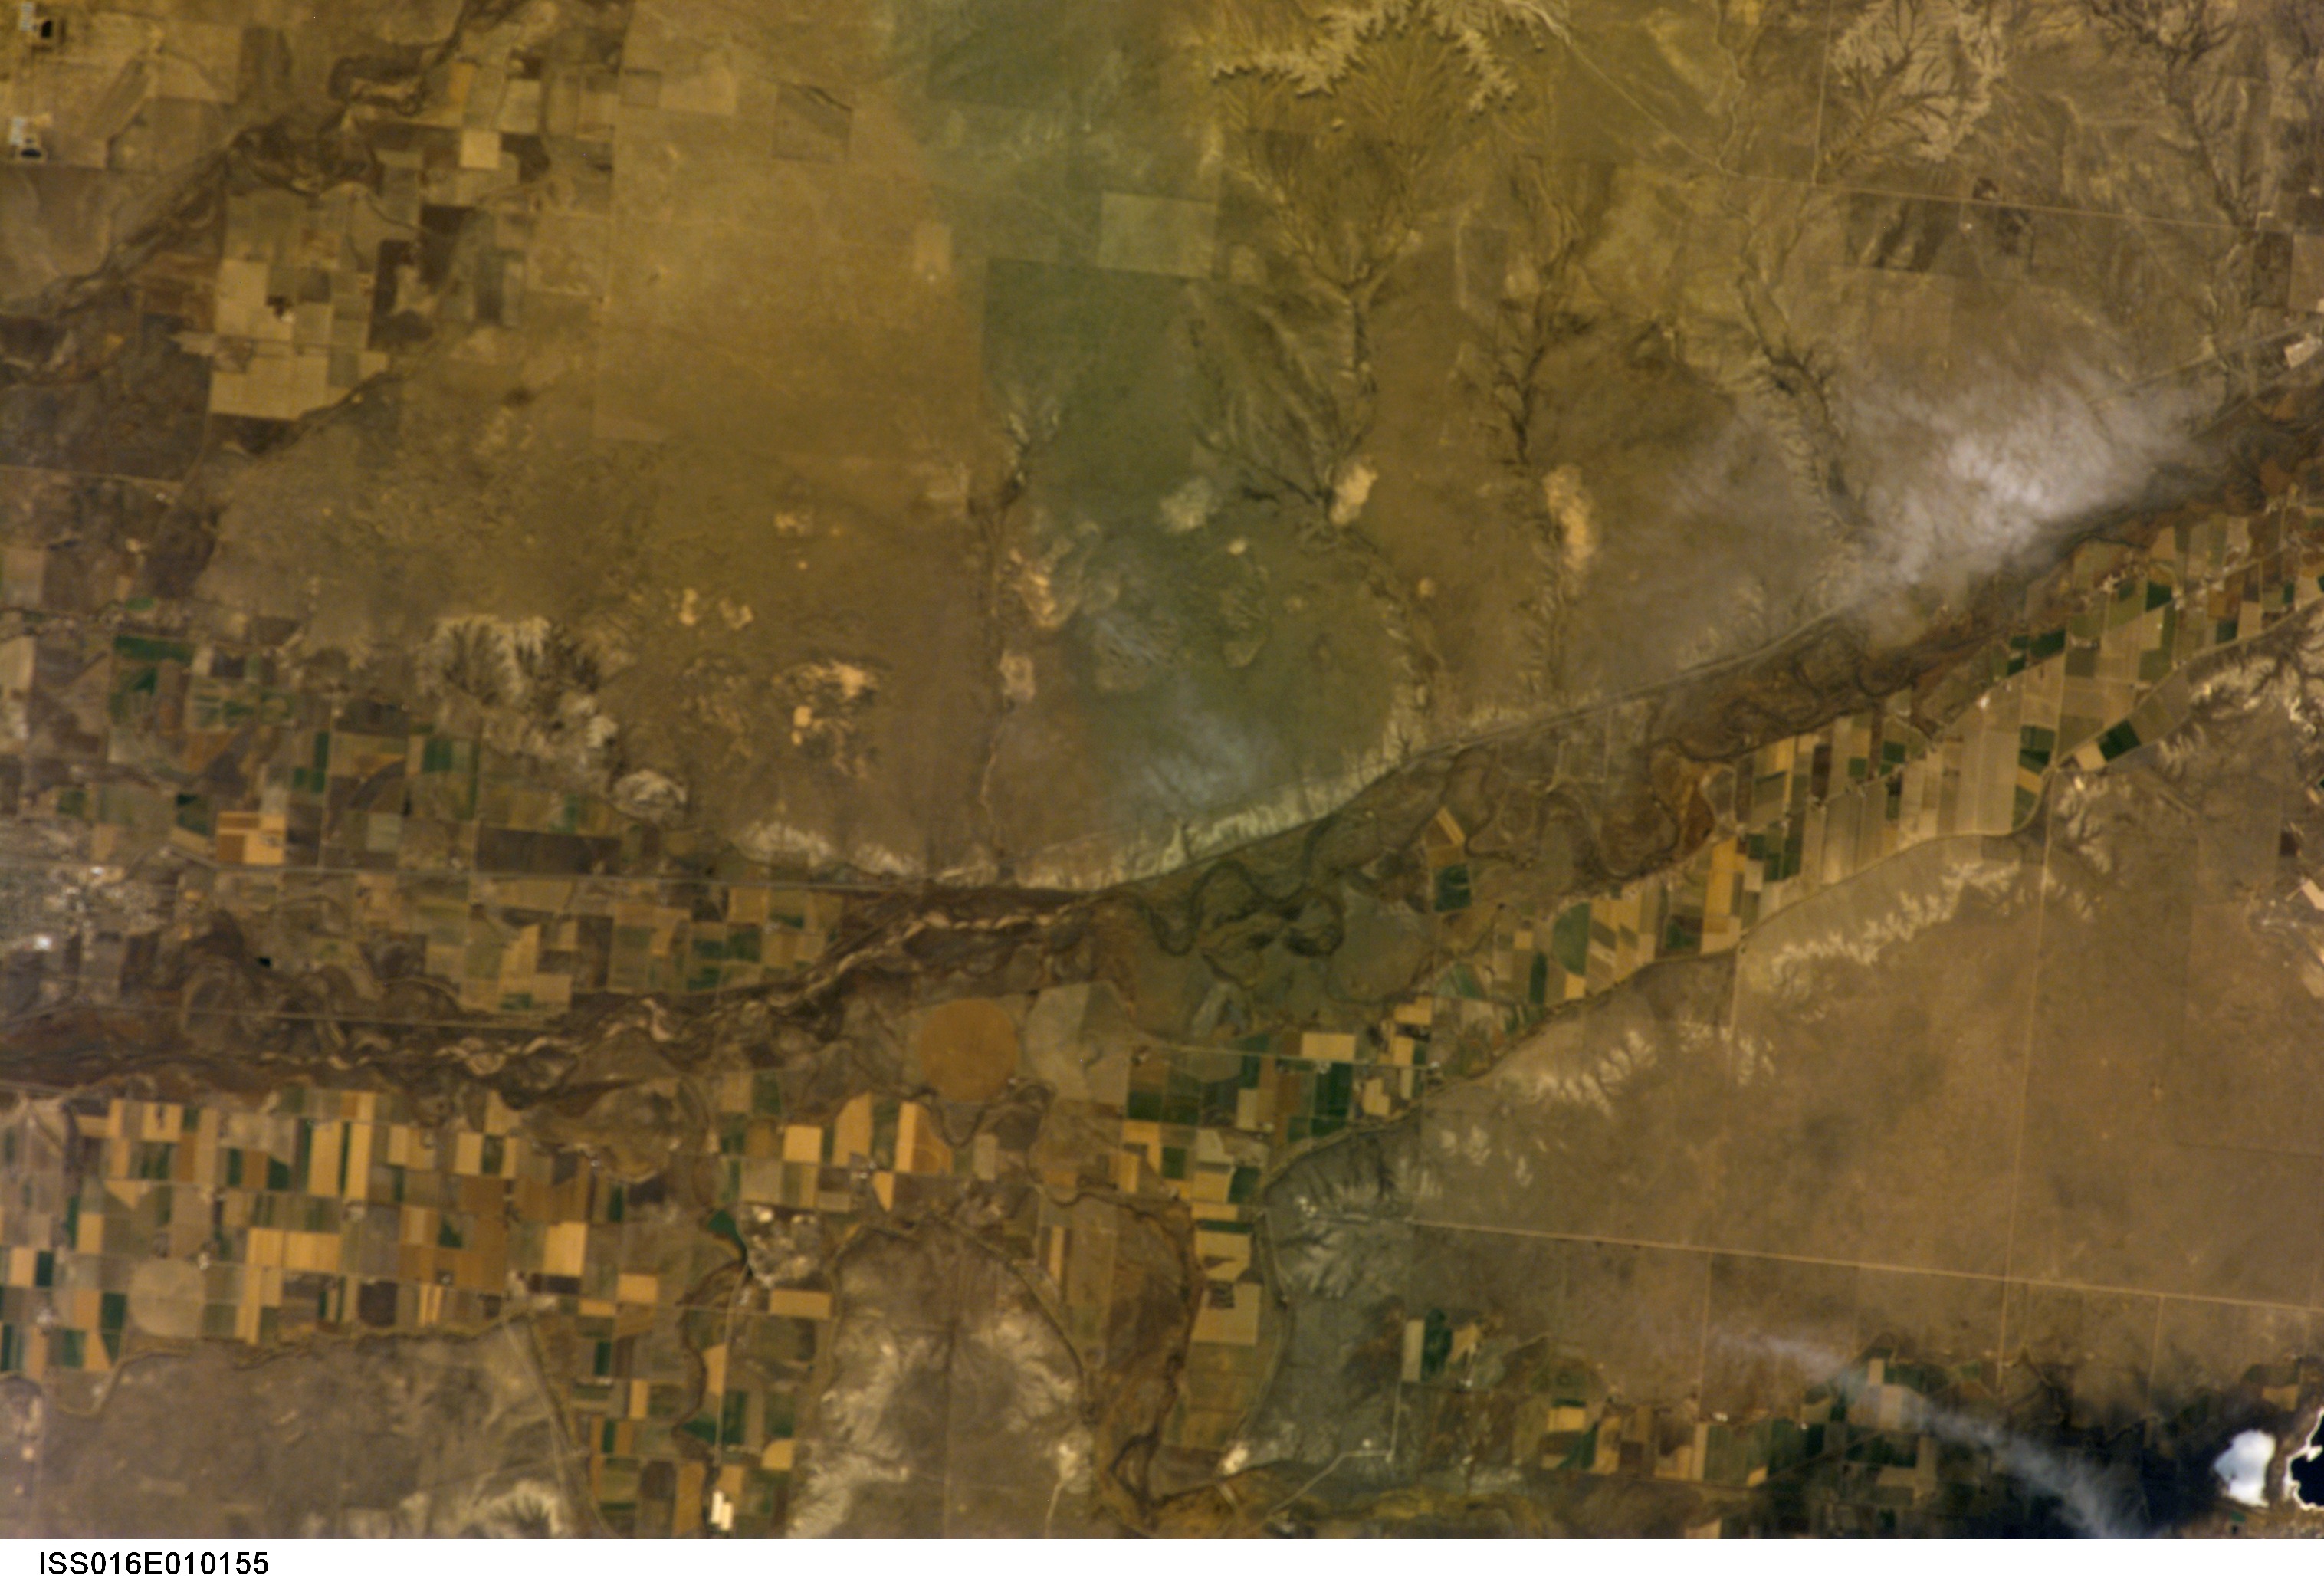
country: USA-COLORADO
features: ARKANSAS R., AGR.
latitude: 38.1
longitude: -103.9
